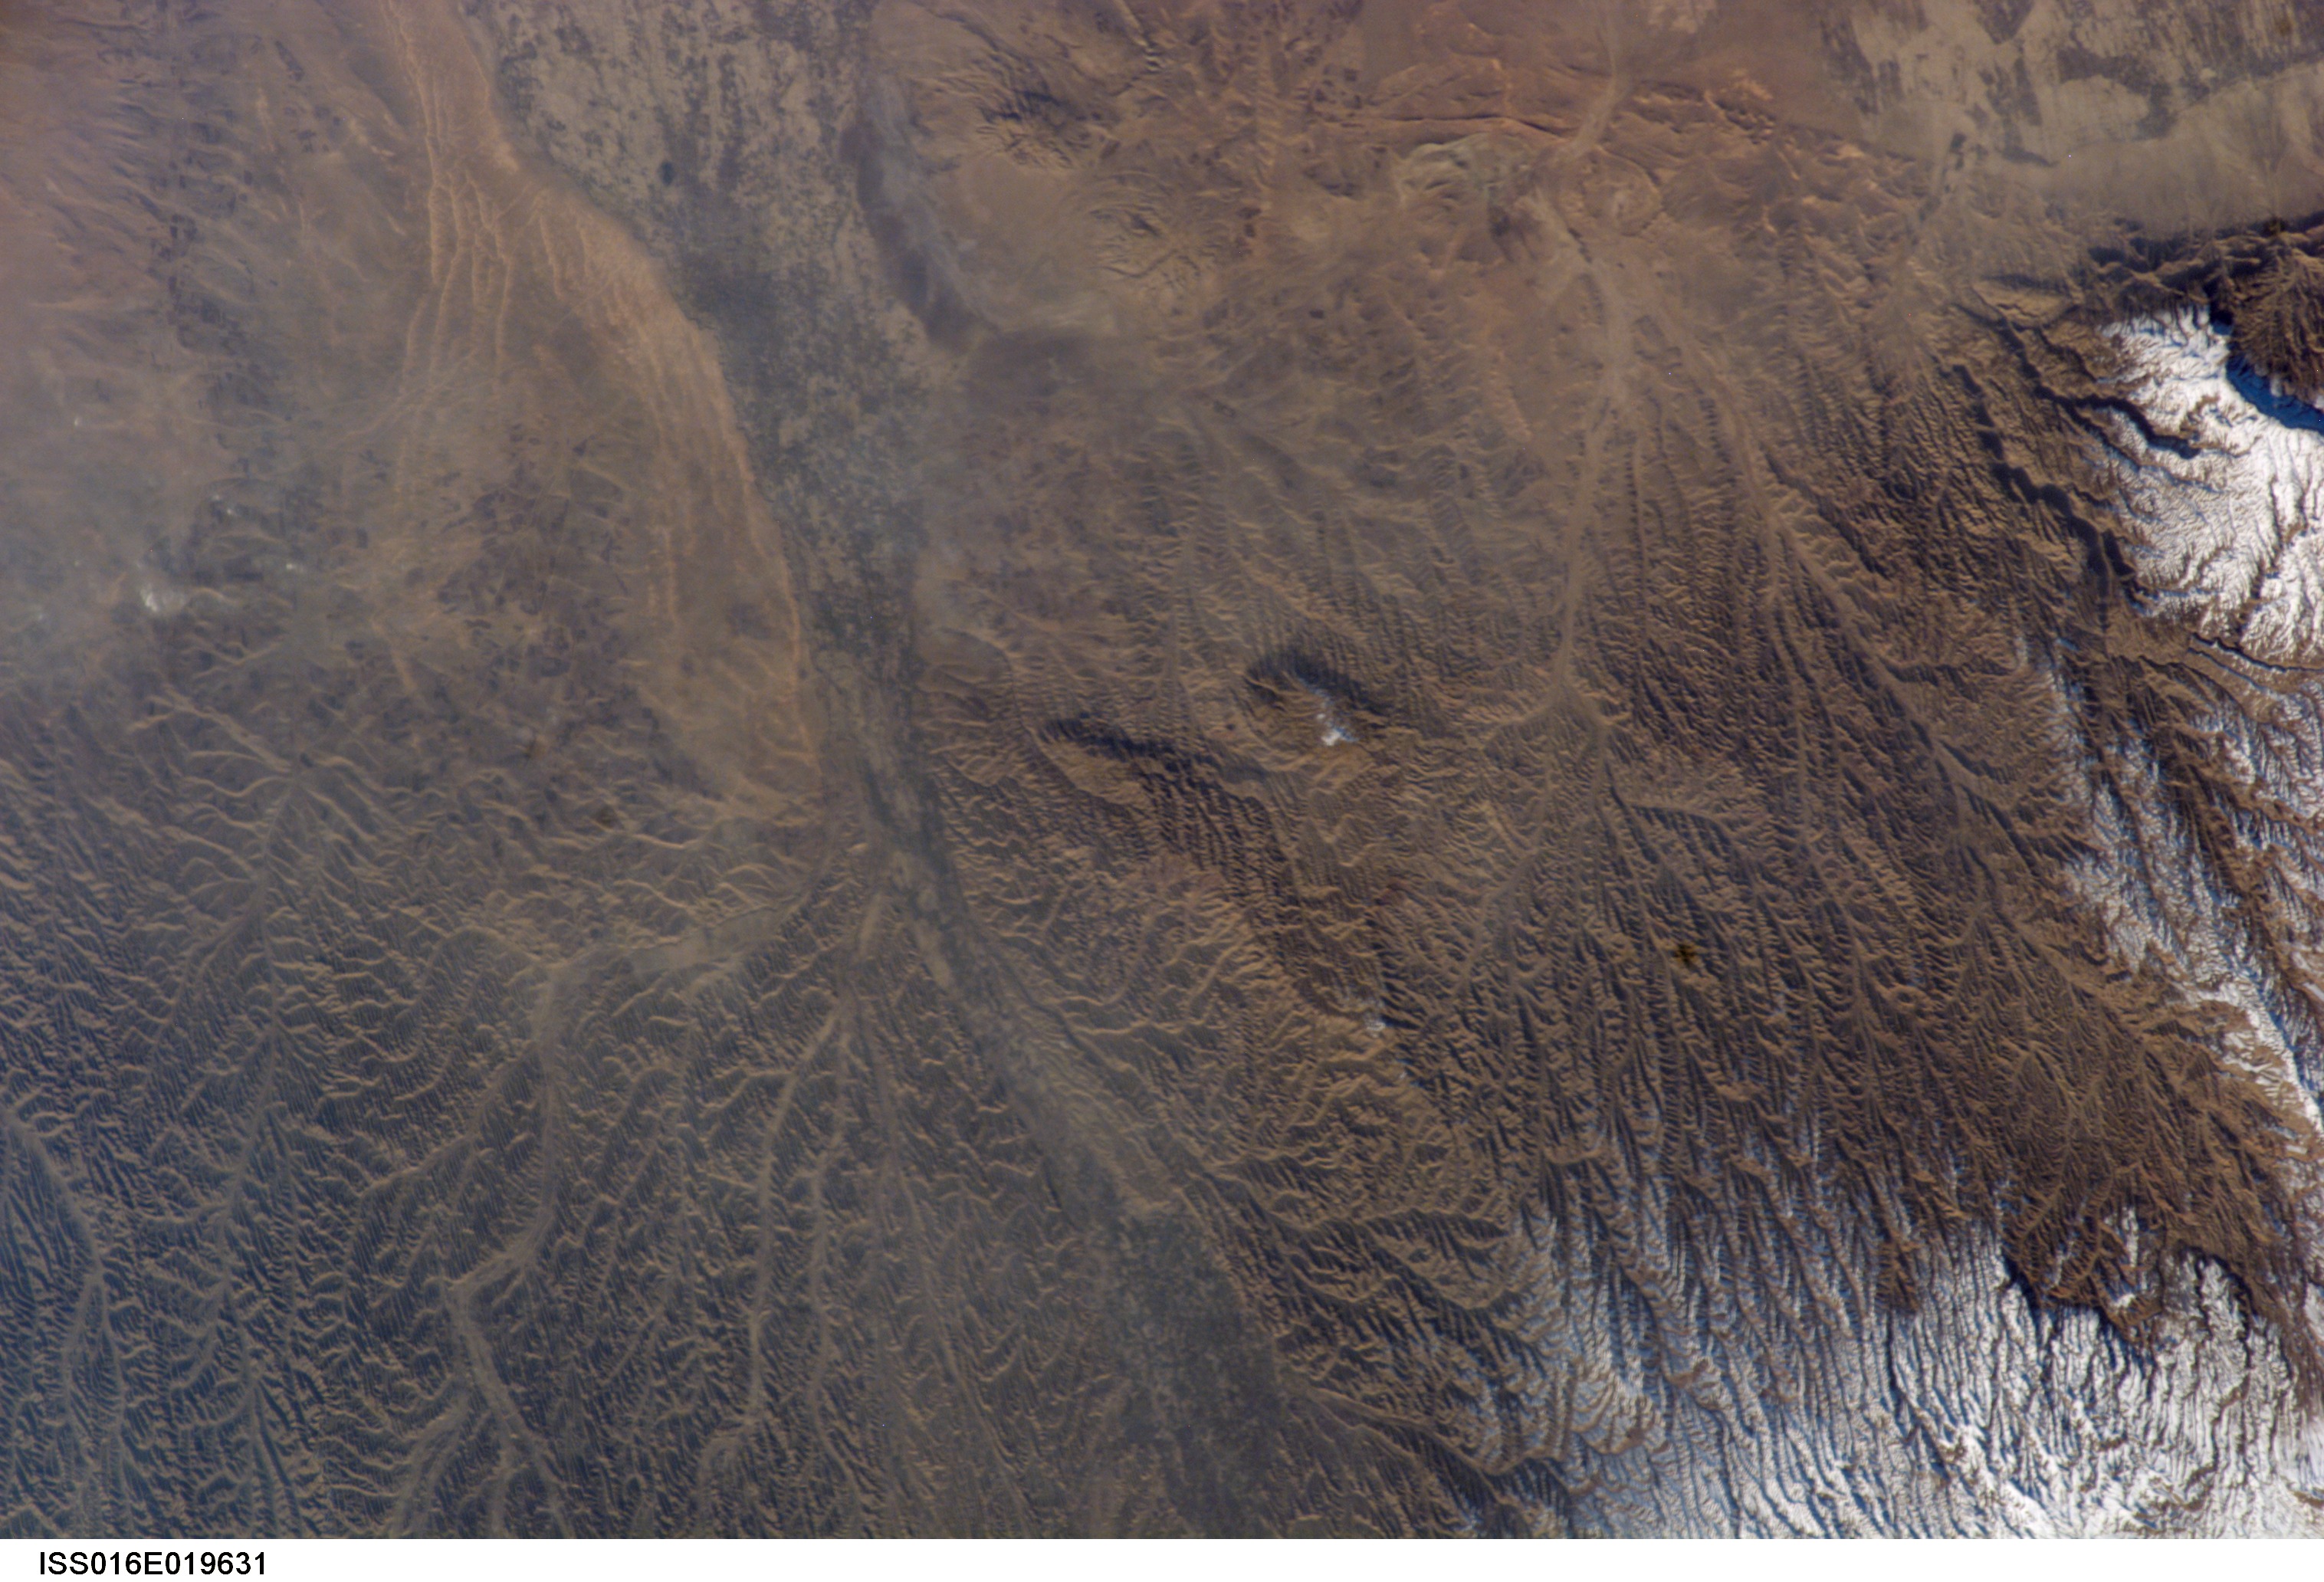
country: AFGHANISTAN
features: SHEBERGHAN, HINDU KUSH MTS.
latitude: 36.5
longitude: 66.0
